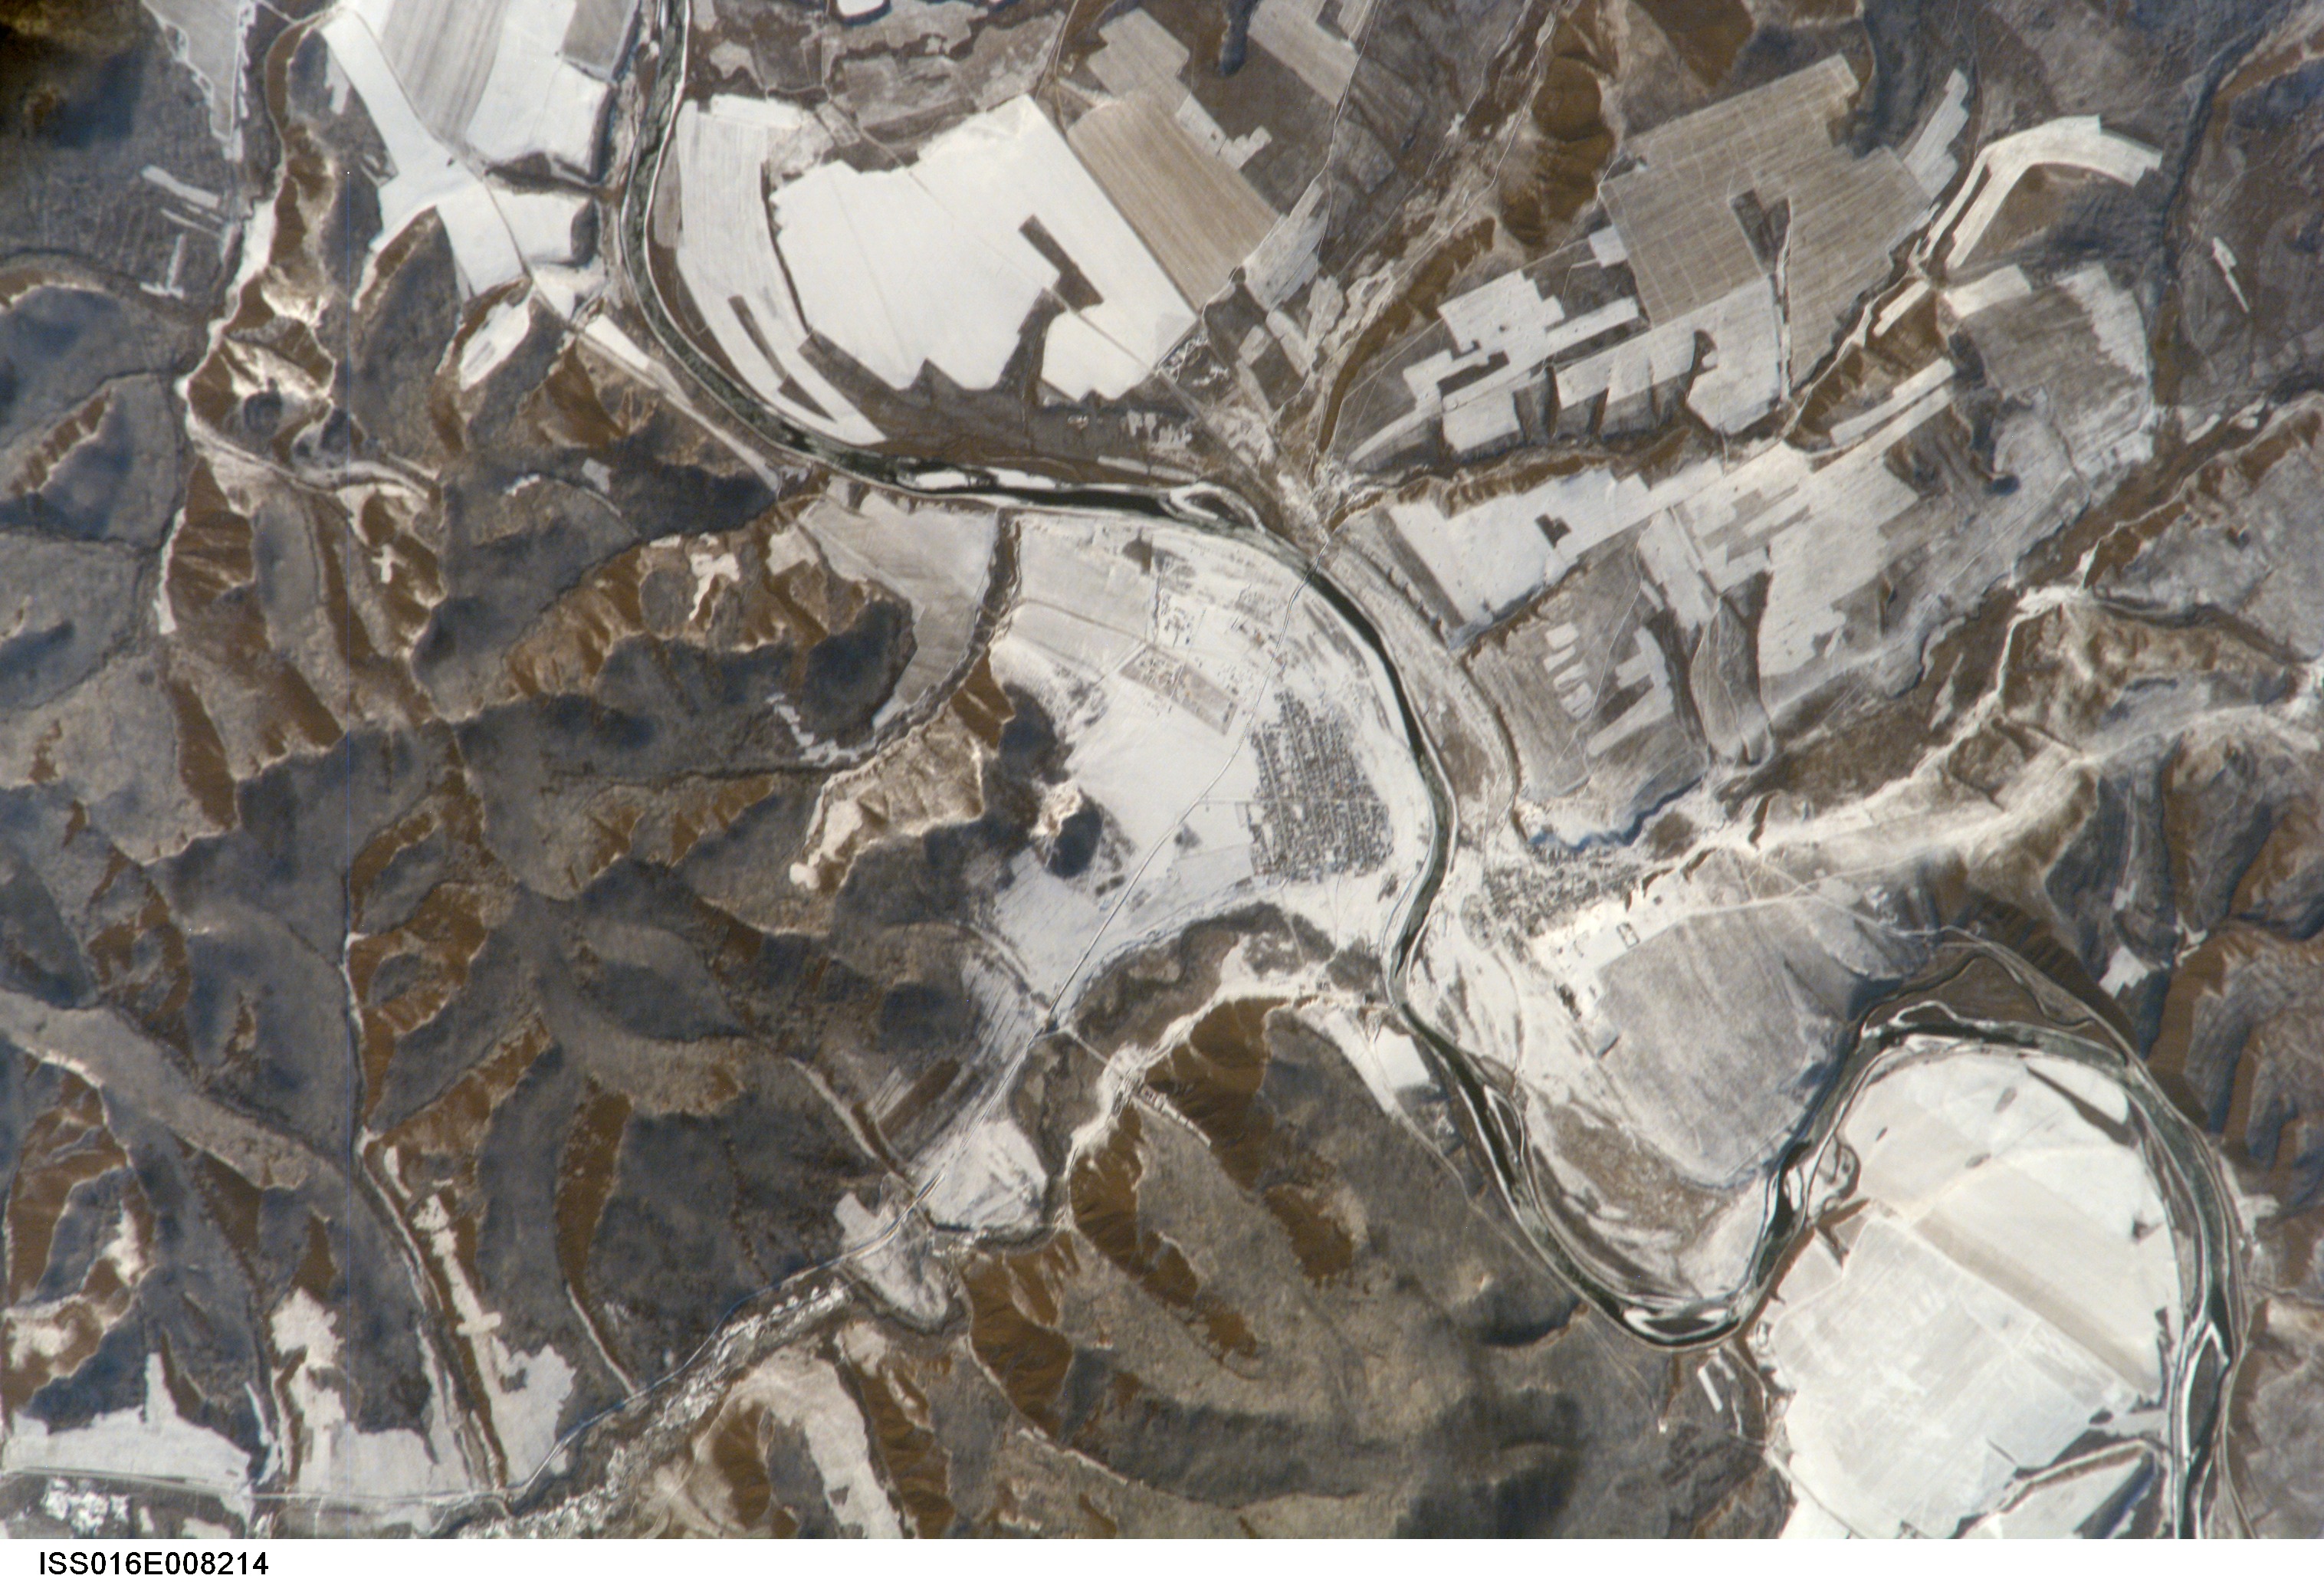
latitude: 51.3
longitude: 119.9
